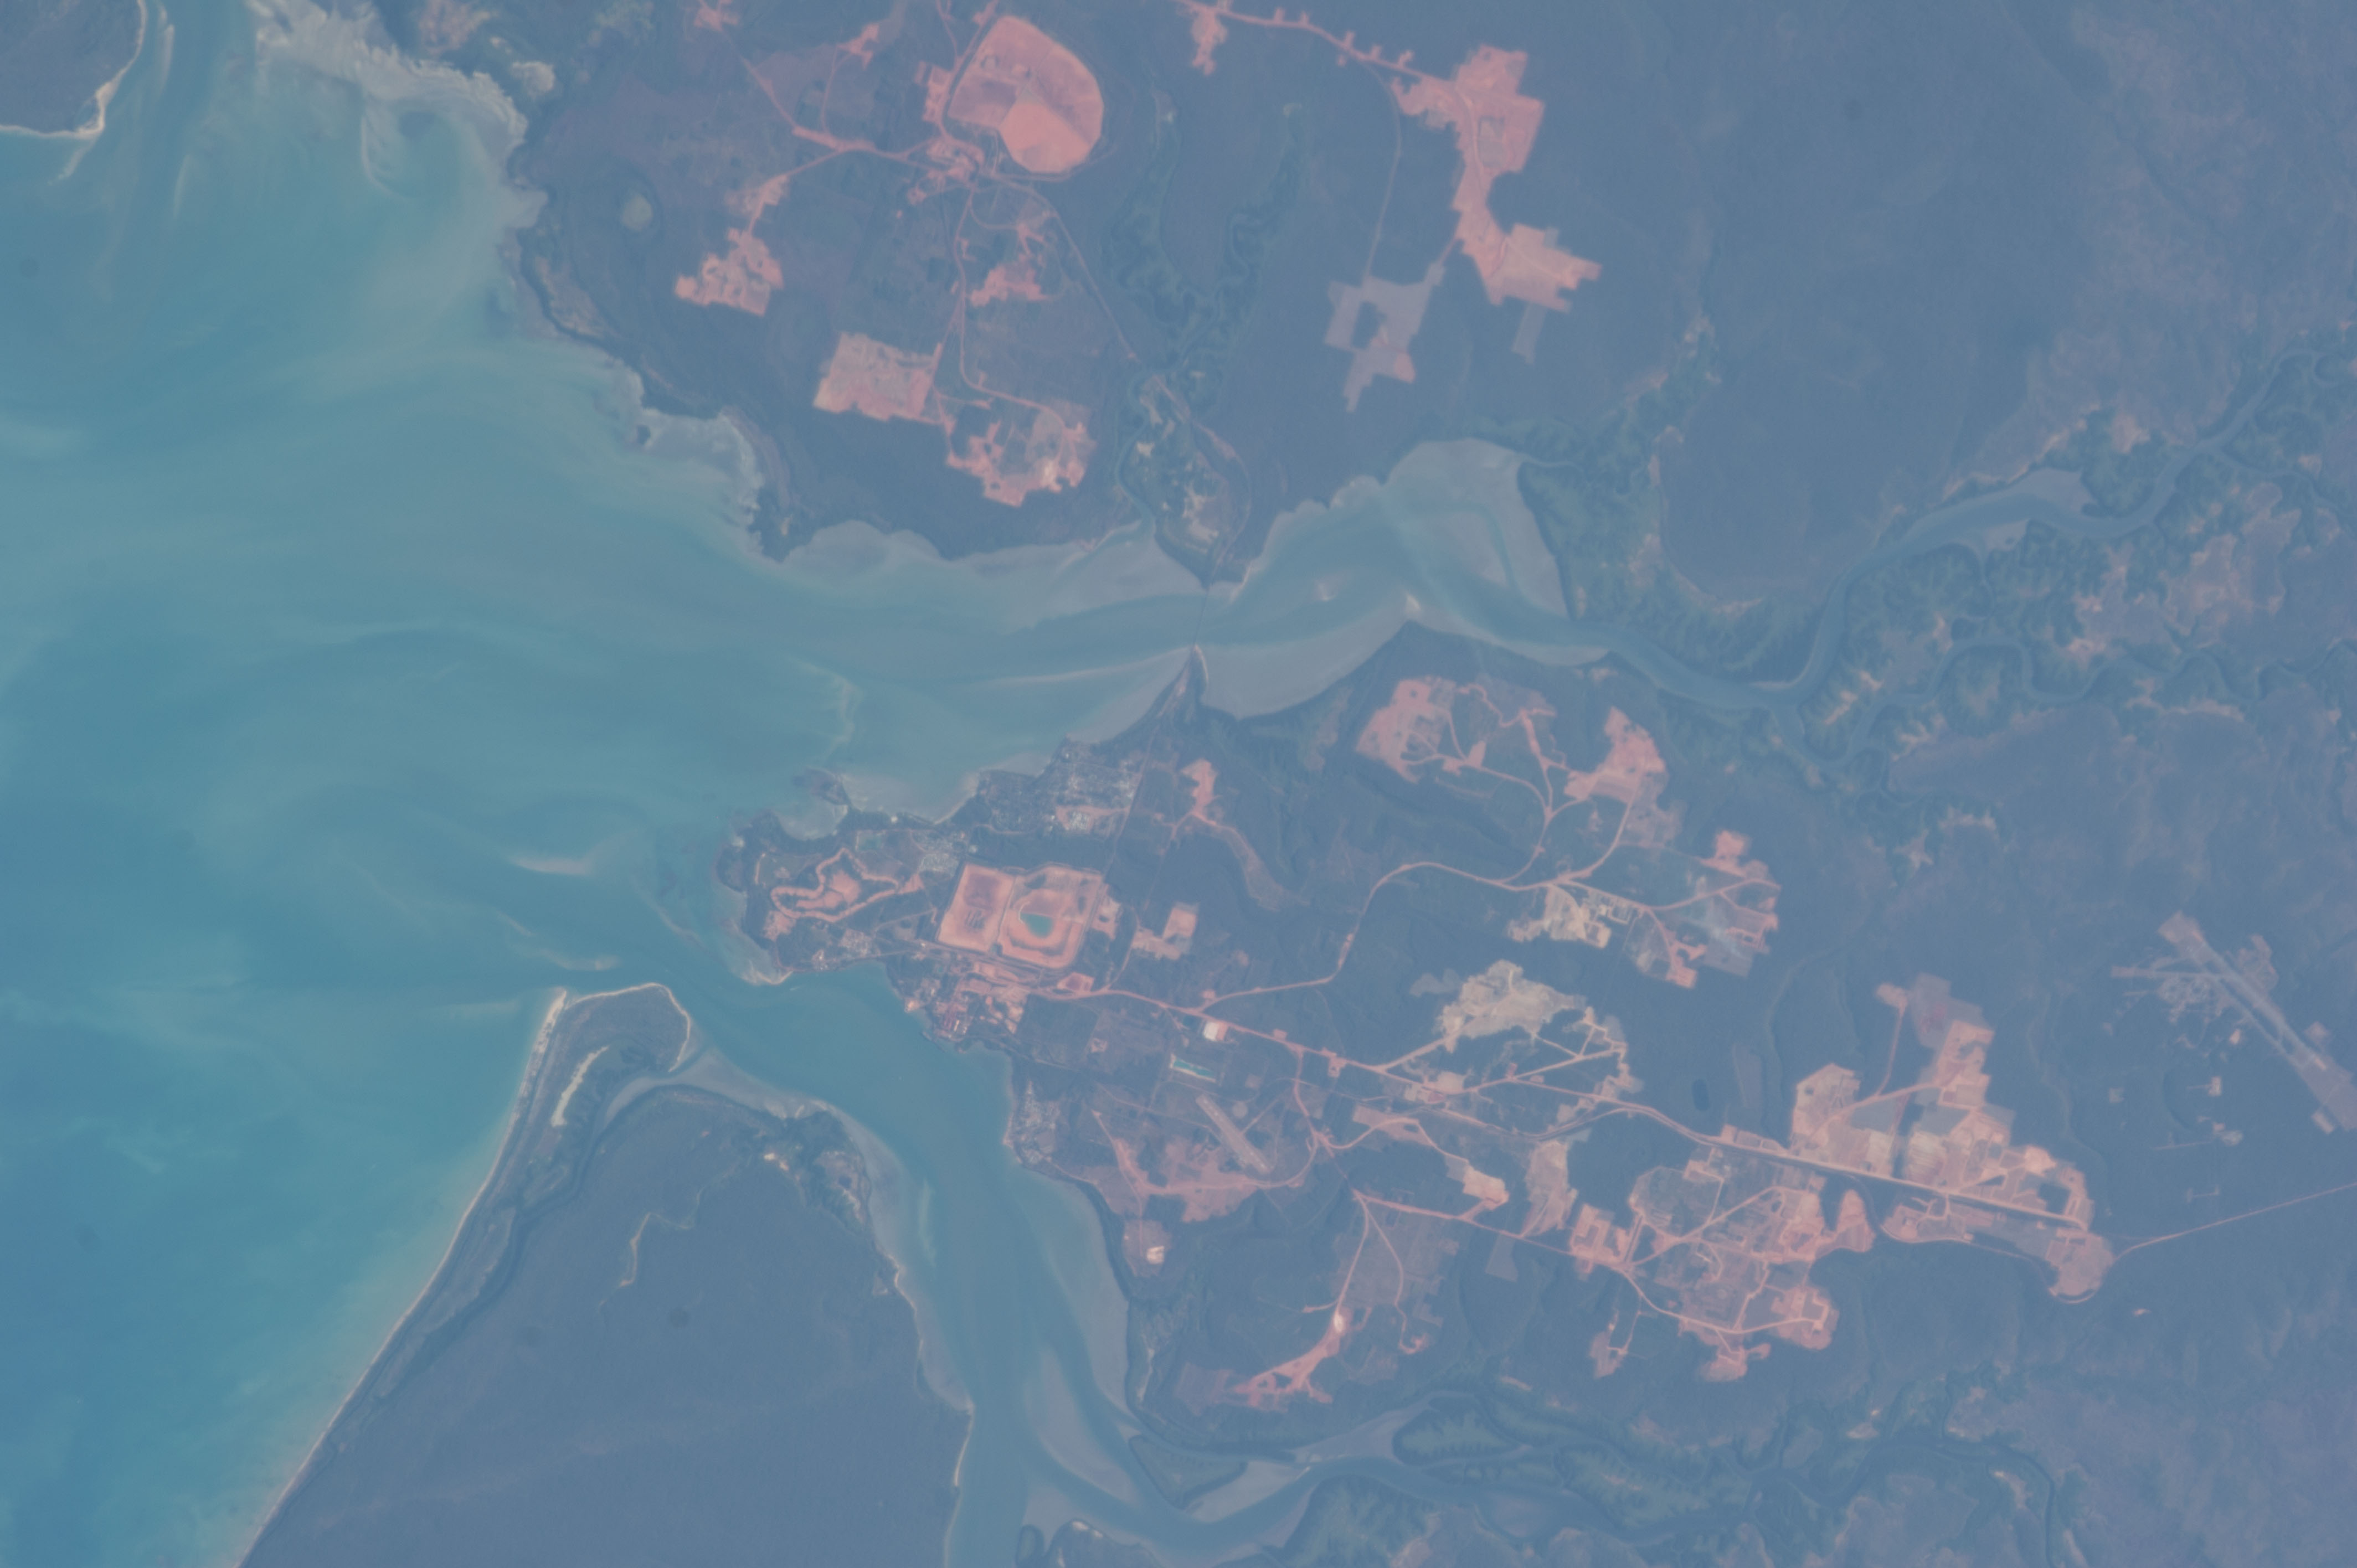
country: AUSTRALIA-Q
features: MISSION RIVER, NANUM
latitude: -12.6
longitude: 141.9
